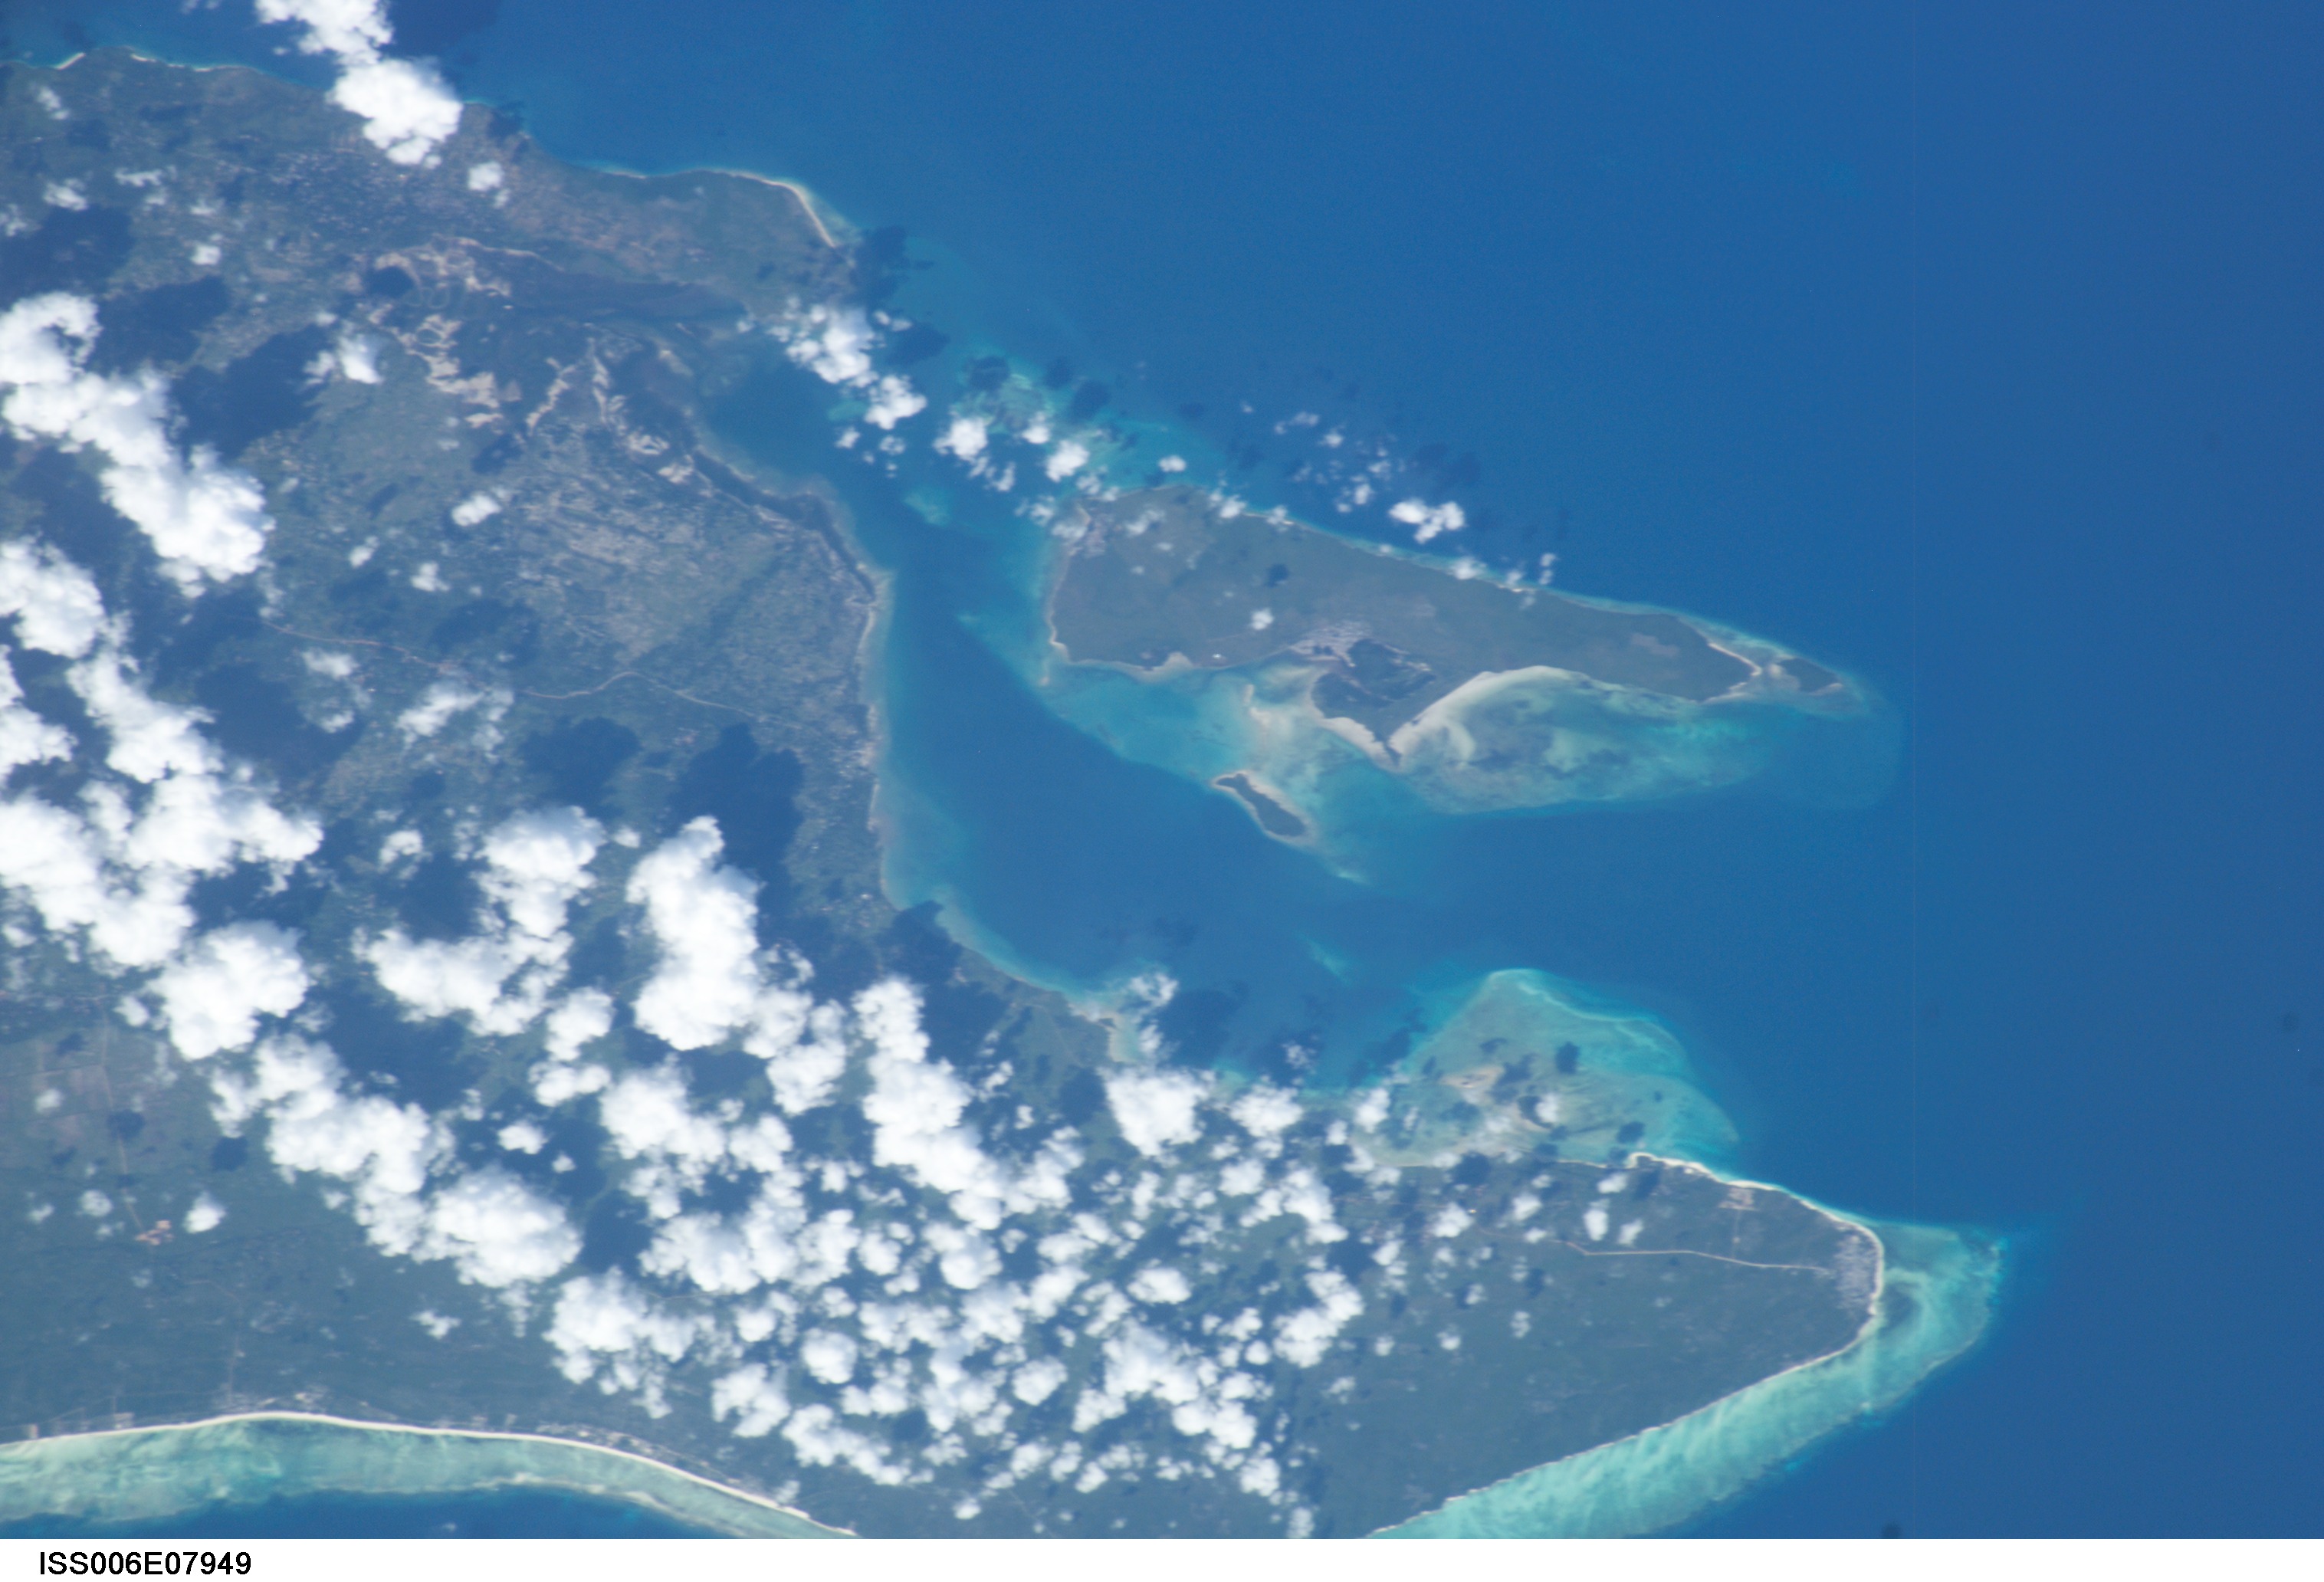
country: TANZANIA
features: ZANZIBAR I., NORTH END, REEFS
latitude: -6.0
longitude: 39.5
